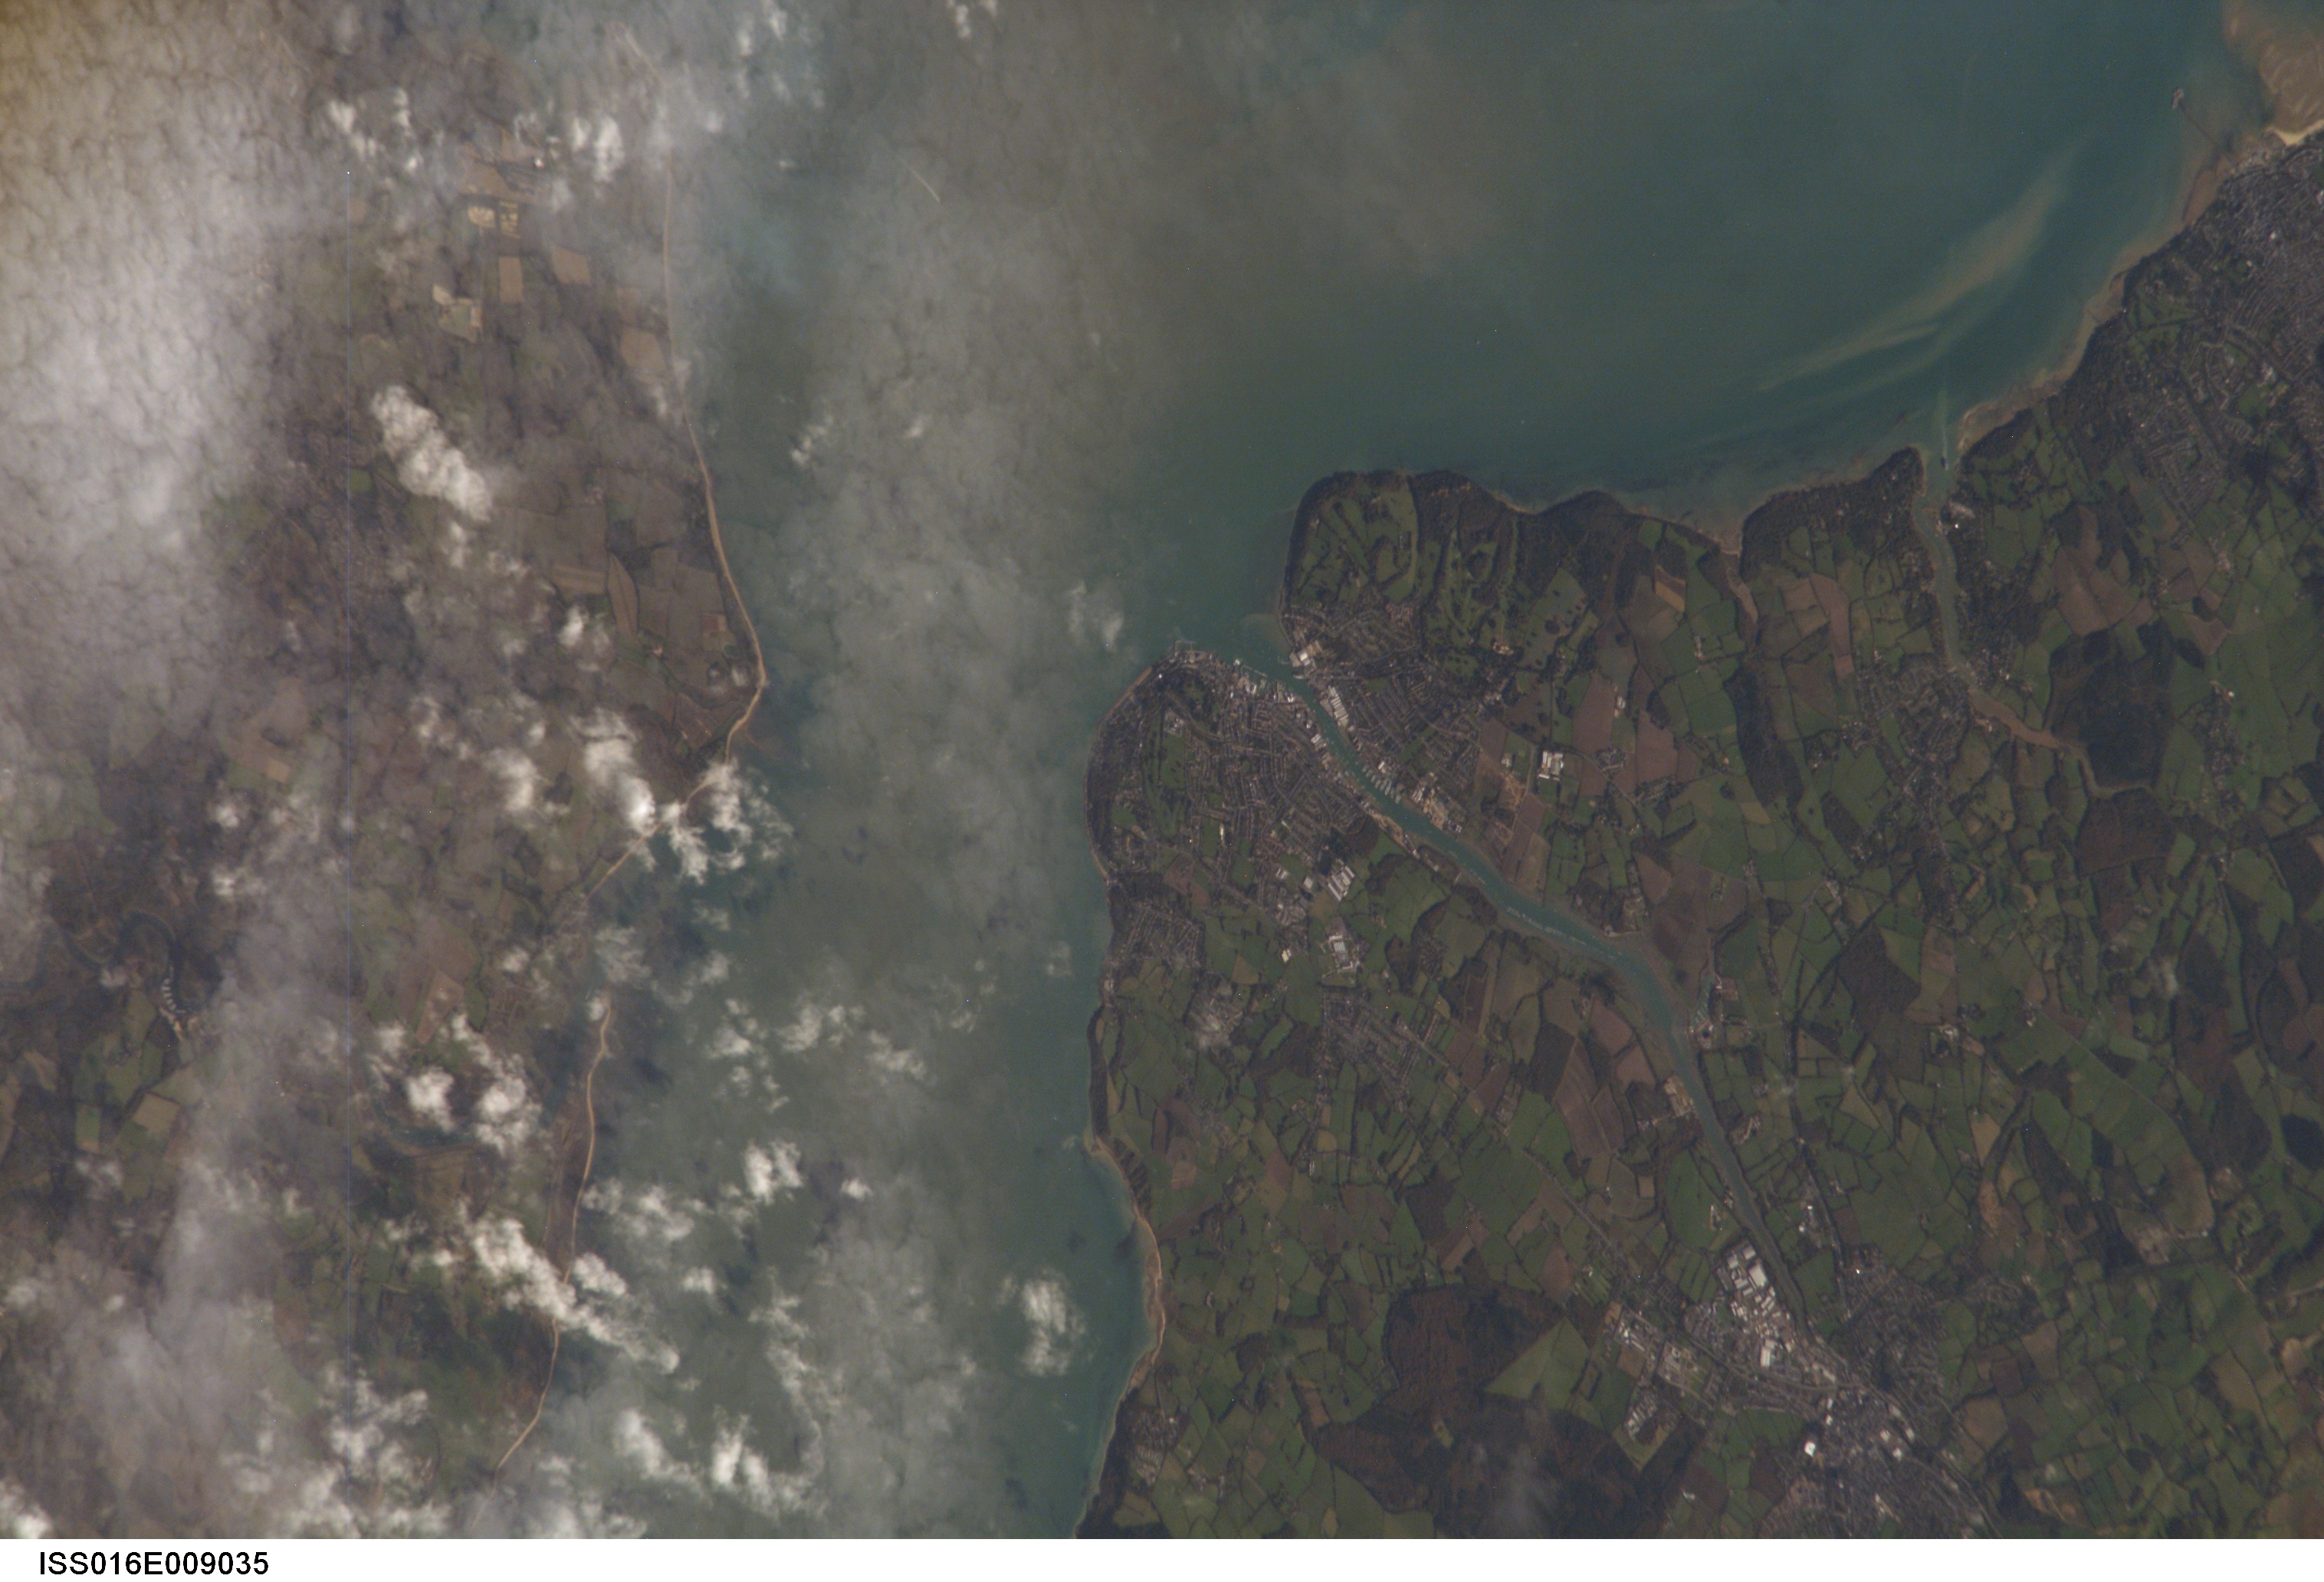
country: UK-ENGLAND
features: ISLE OF WIGHT, THE SOLENT
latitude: 50.8
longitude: -1.3
